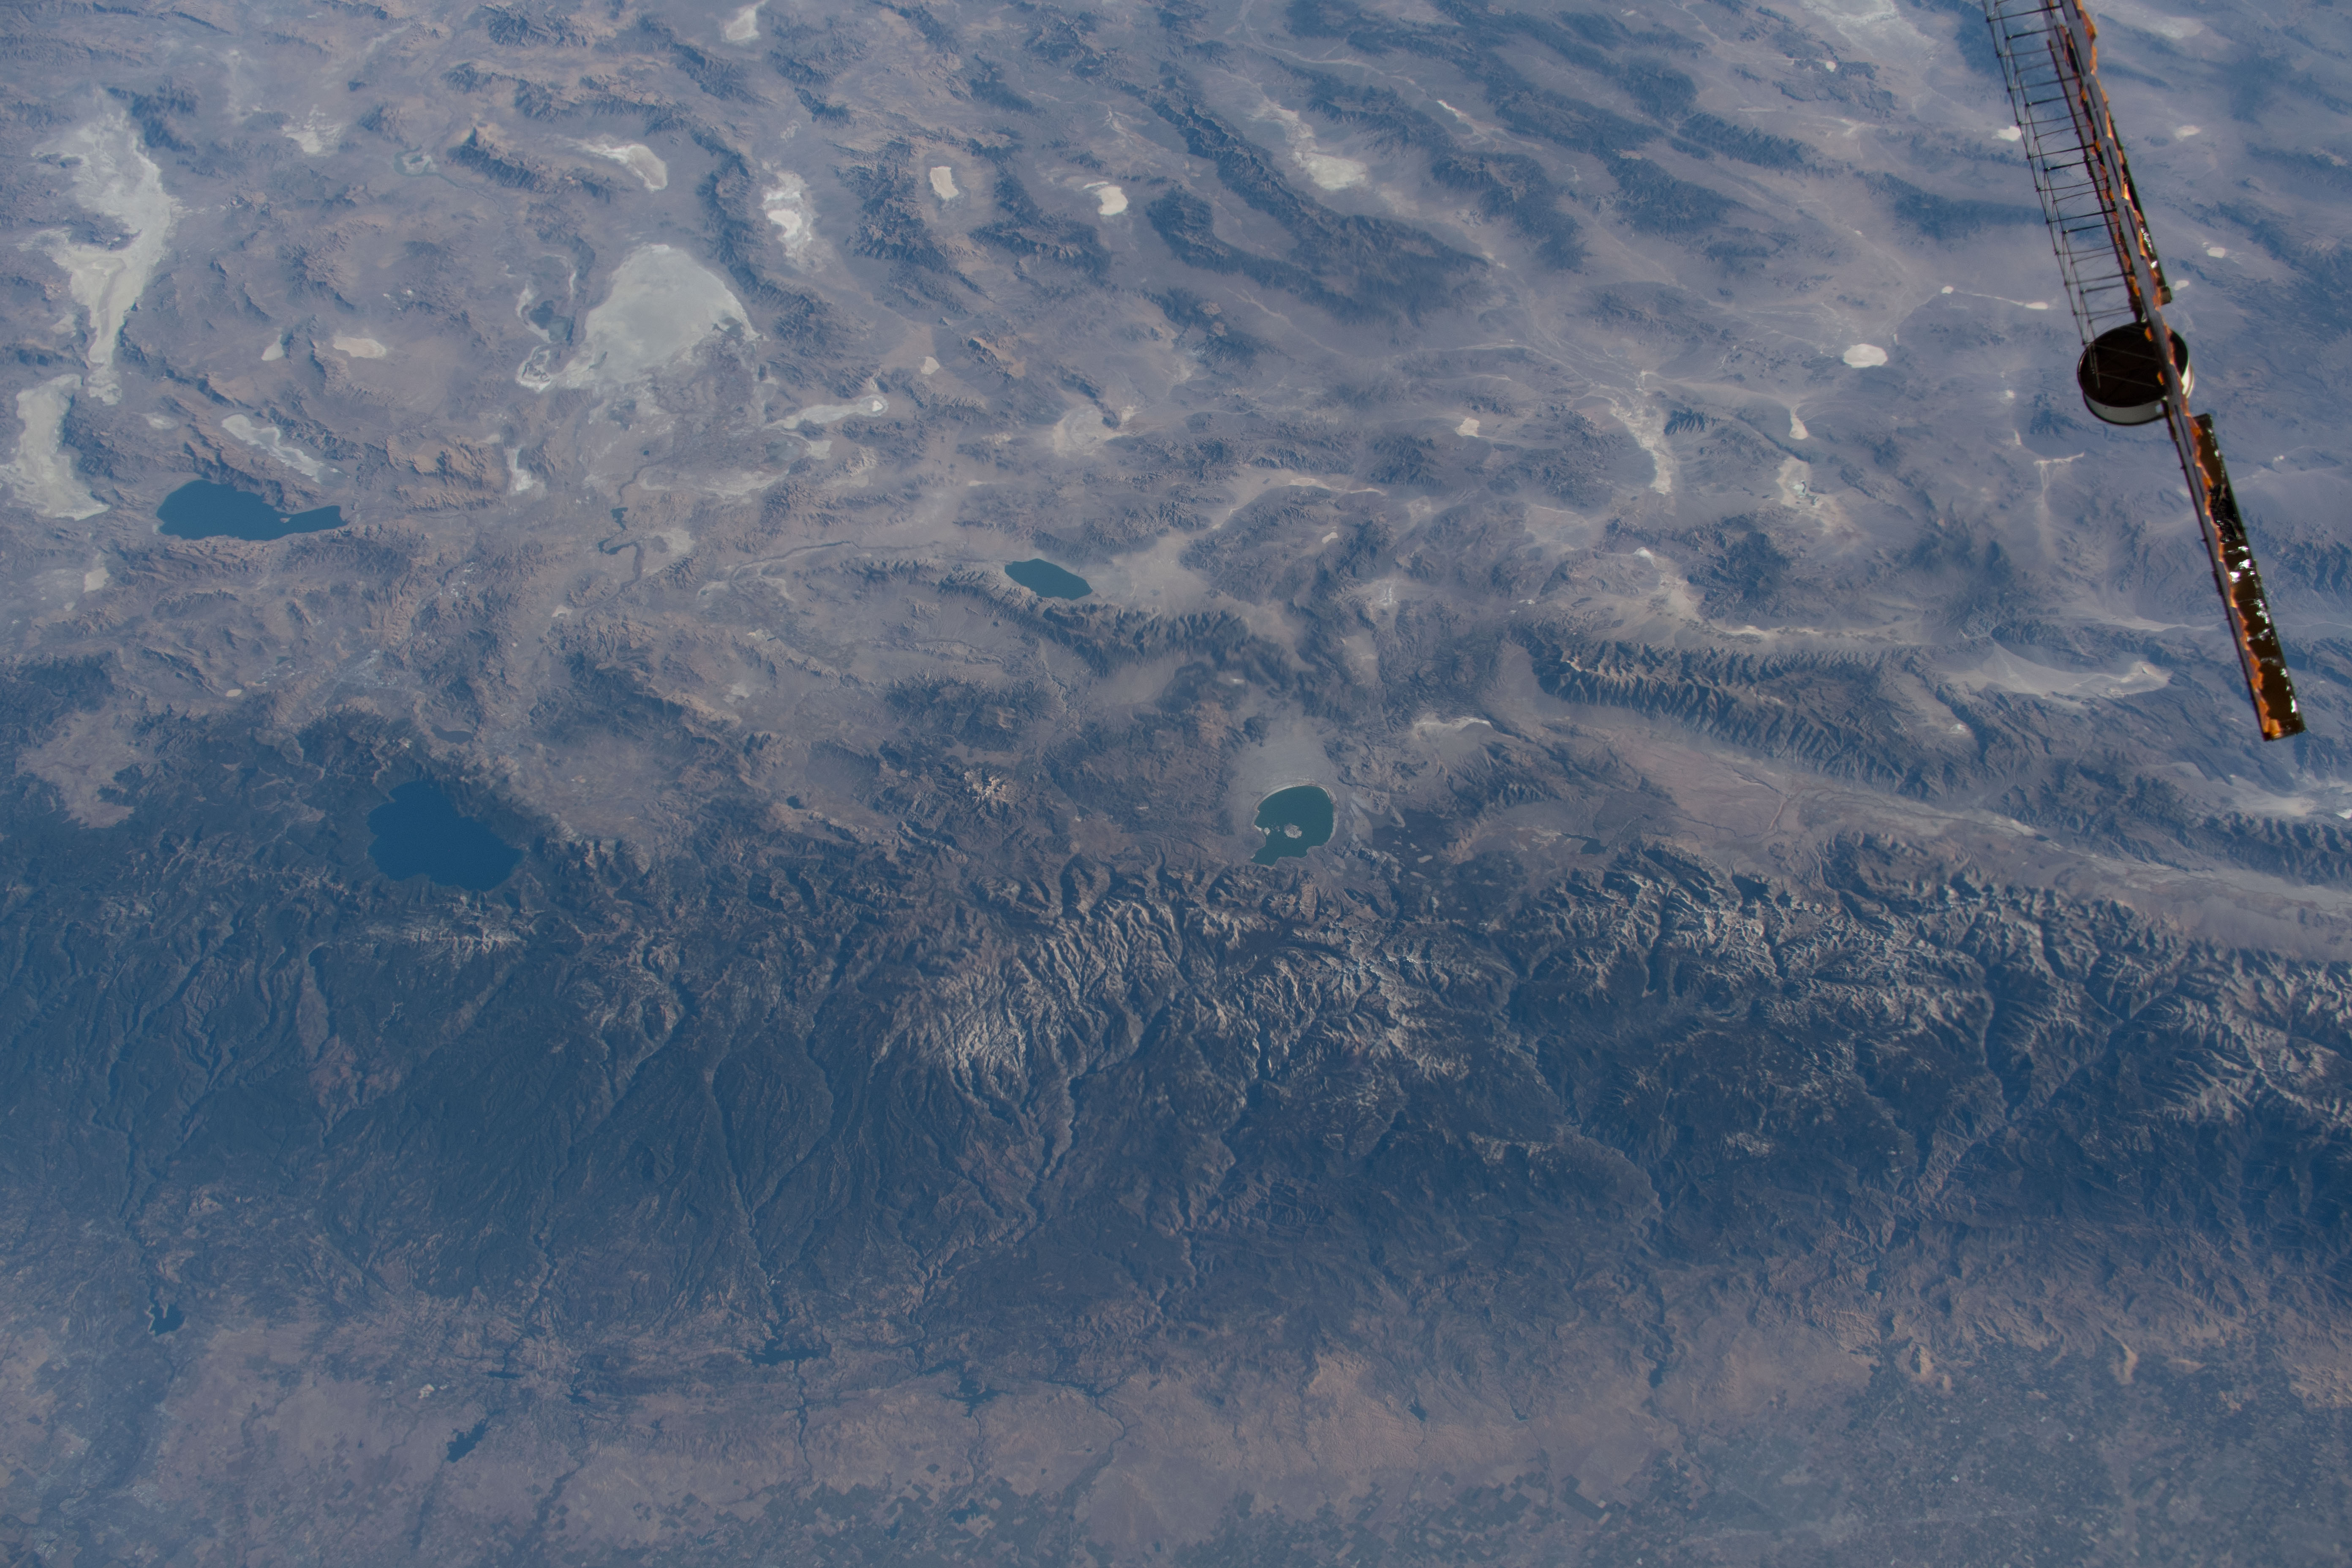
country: USA-CALIFORNIA
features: LAKE TAHOE, WALKER LAKE, MONO LAKE, SIERRA NEVADA MOUNTAINS, PYRAMID LAKE
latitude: 38.0
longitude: -119.0
